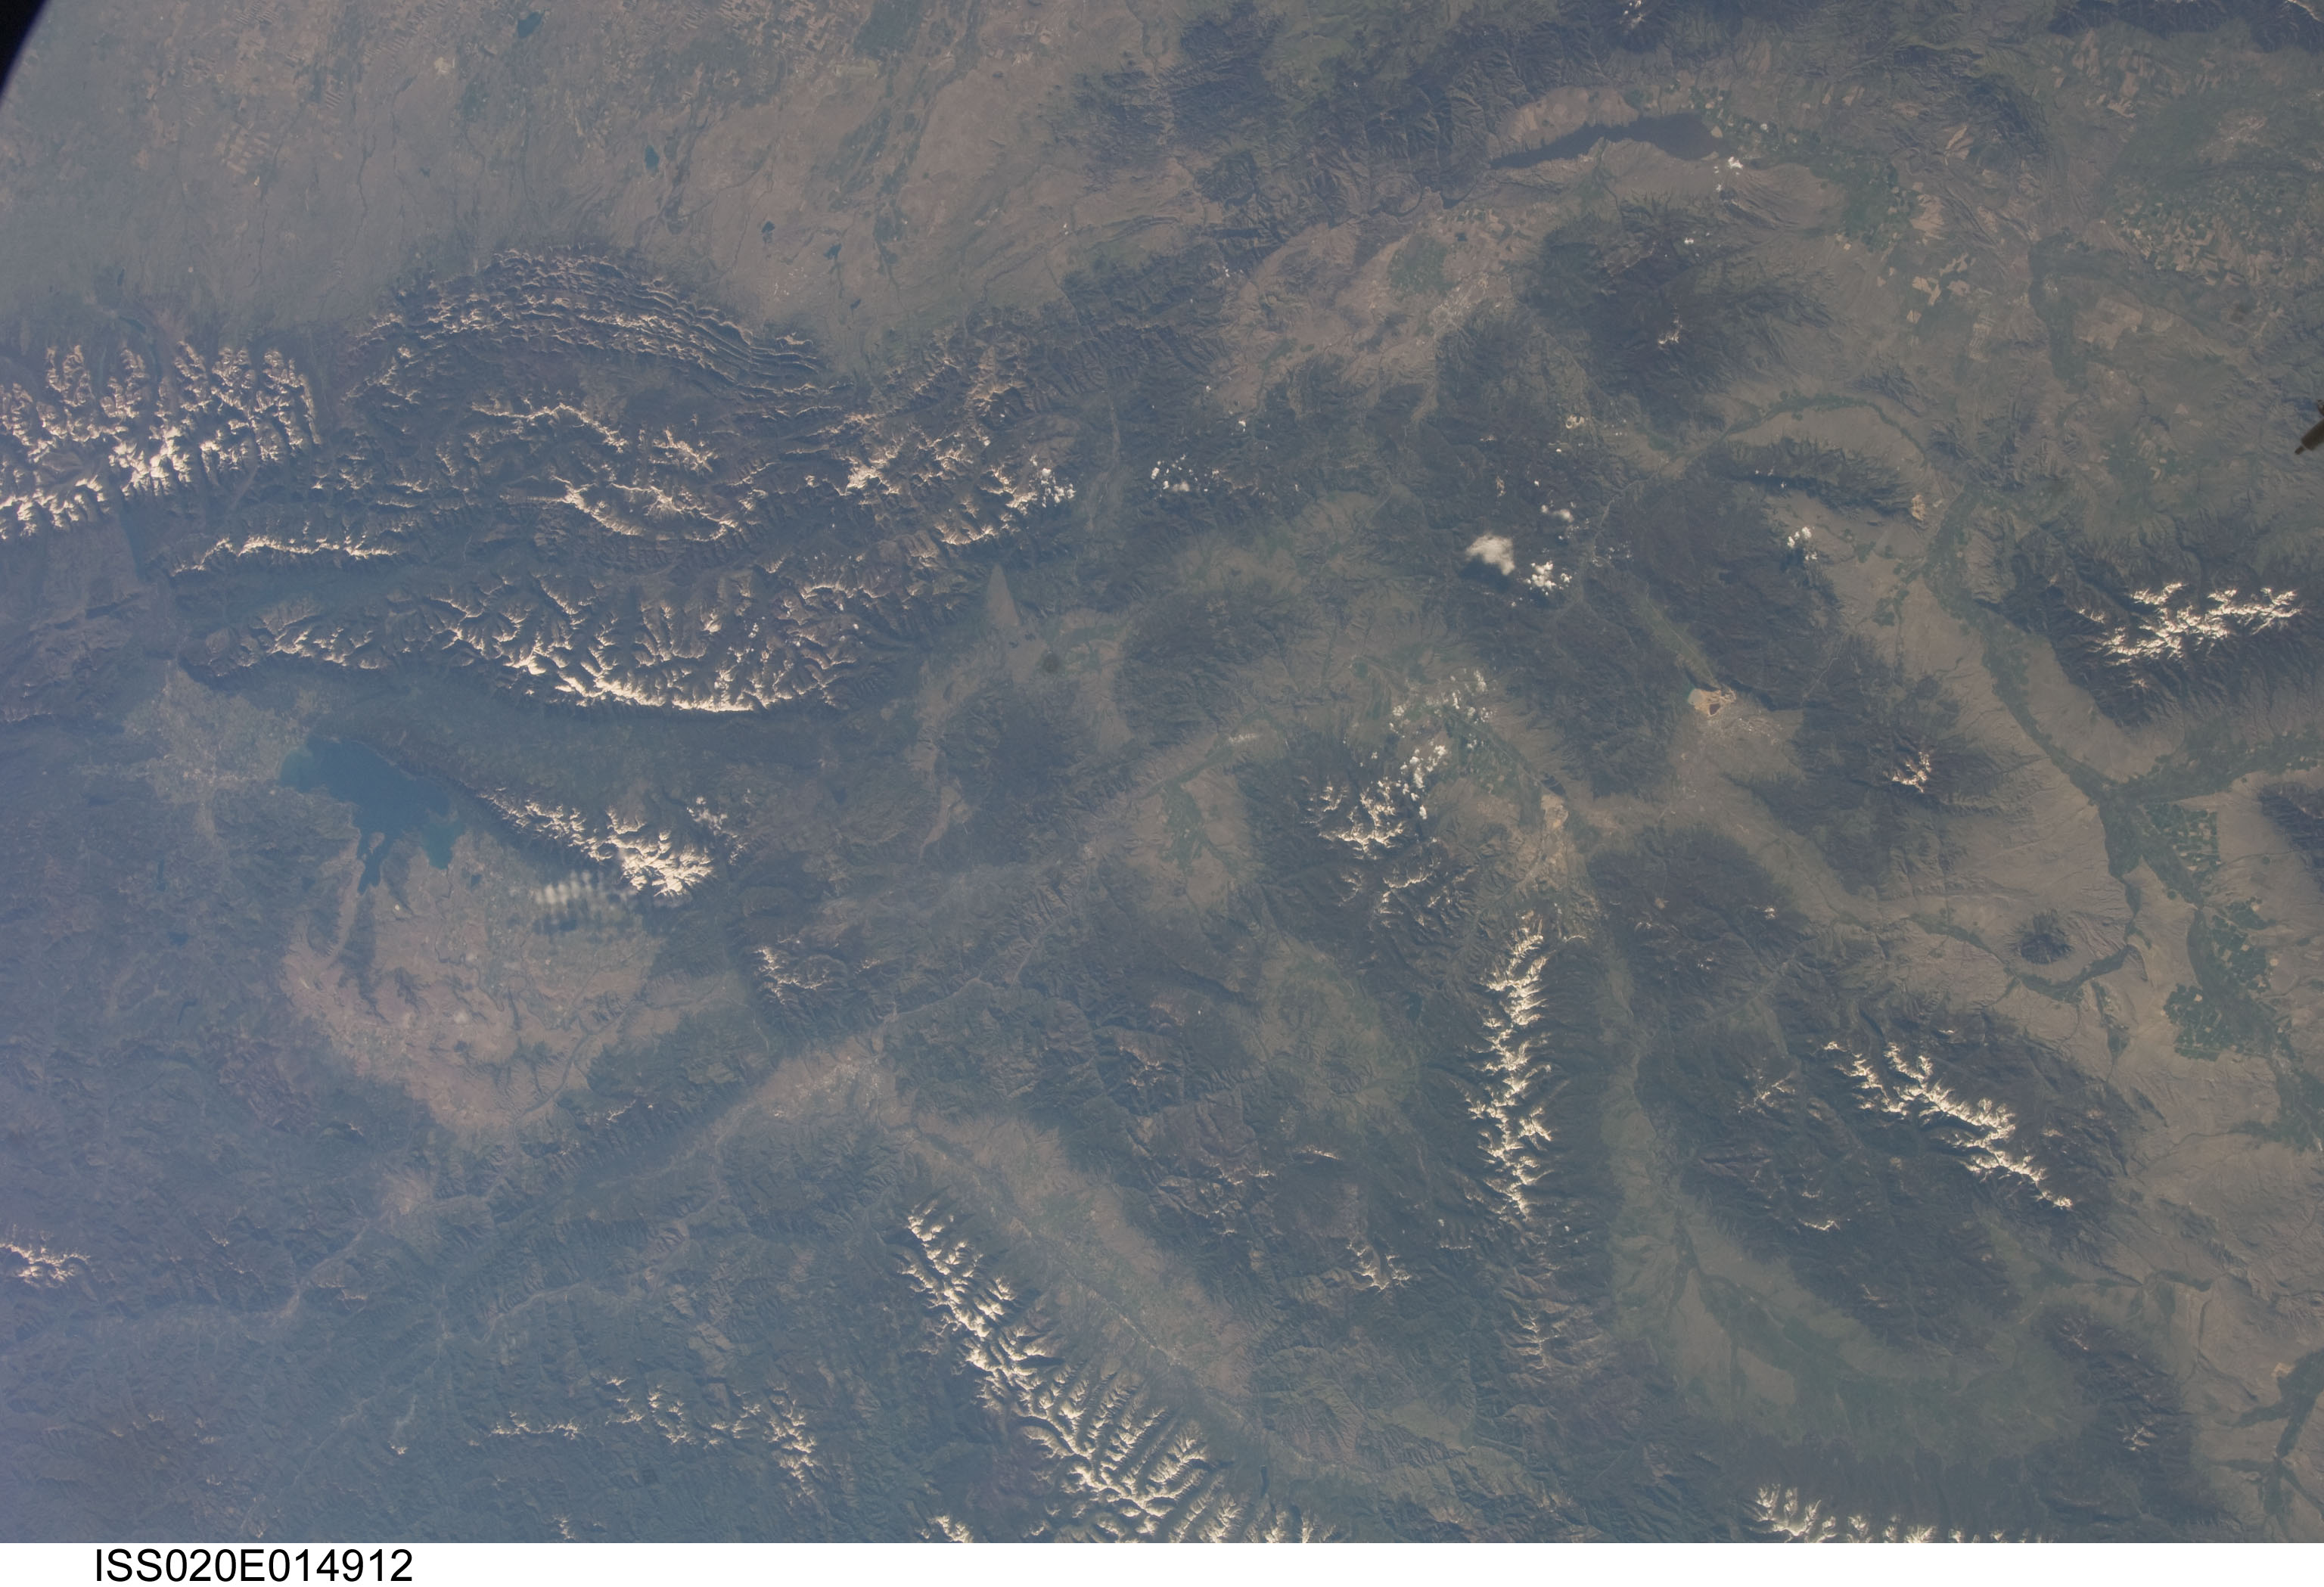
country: USA-MONTANA
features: HELENA,LOLO NATIONAL FOREST,YANKEE DOODLE TAILINGS POND,MISSOULA,FLATHEAD NATIONAL FOREST,BITTERROOT MOUNTAIN RANGE,FLATHEAD LAKE,CANYON FERRY LAKE,BITTERROOT RIVER,ANACONDA,FLATHEAD RESERVATION
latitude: 46.5
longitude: -113.0
